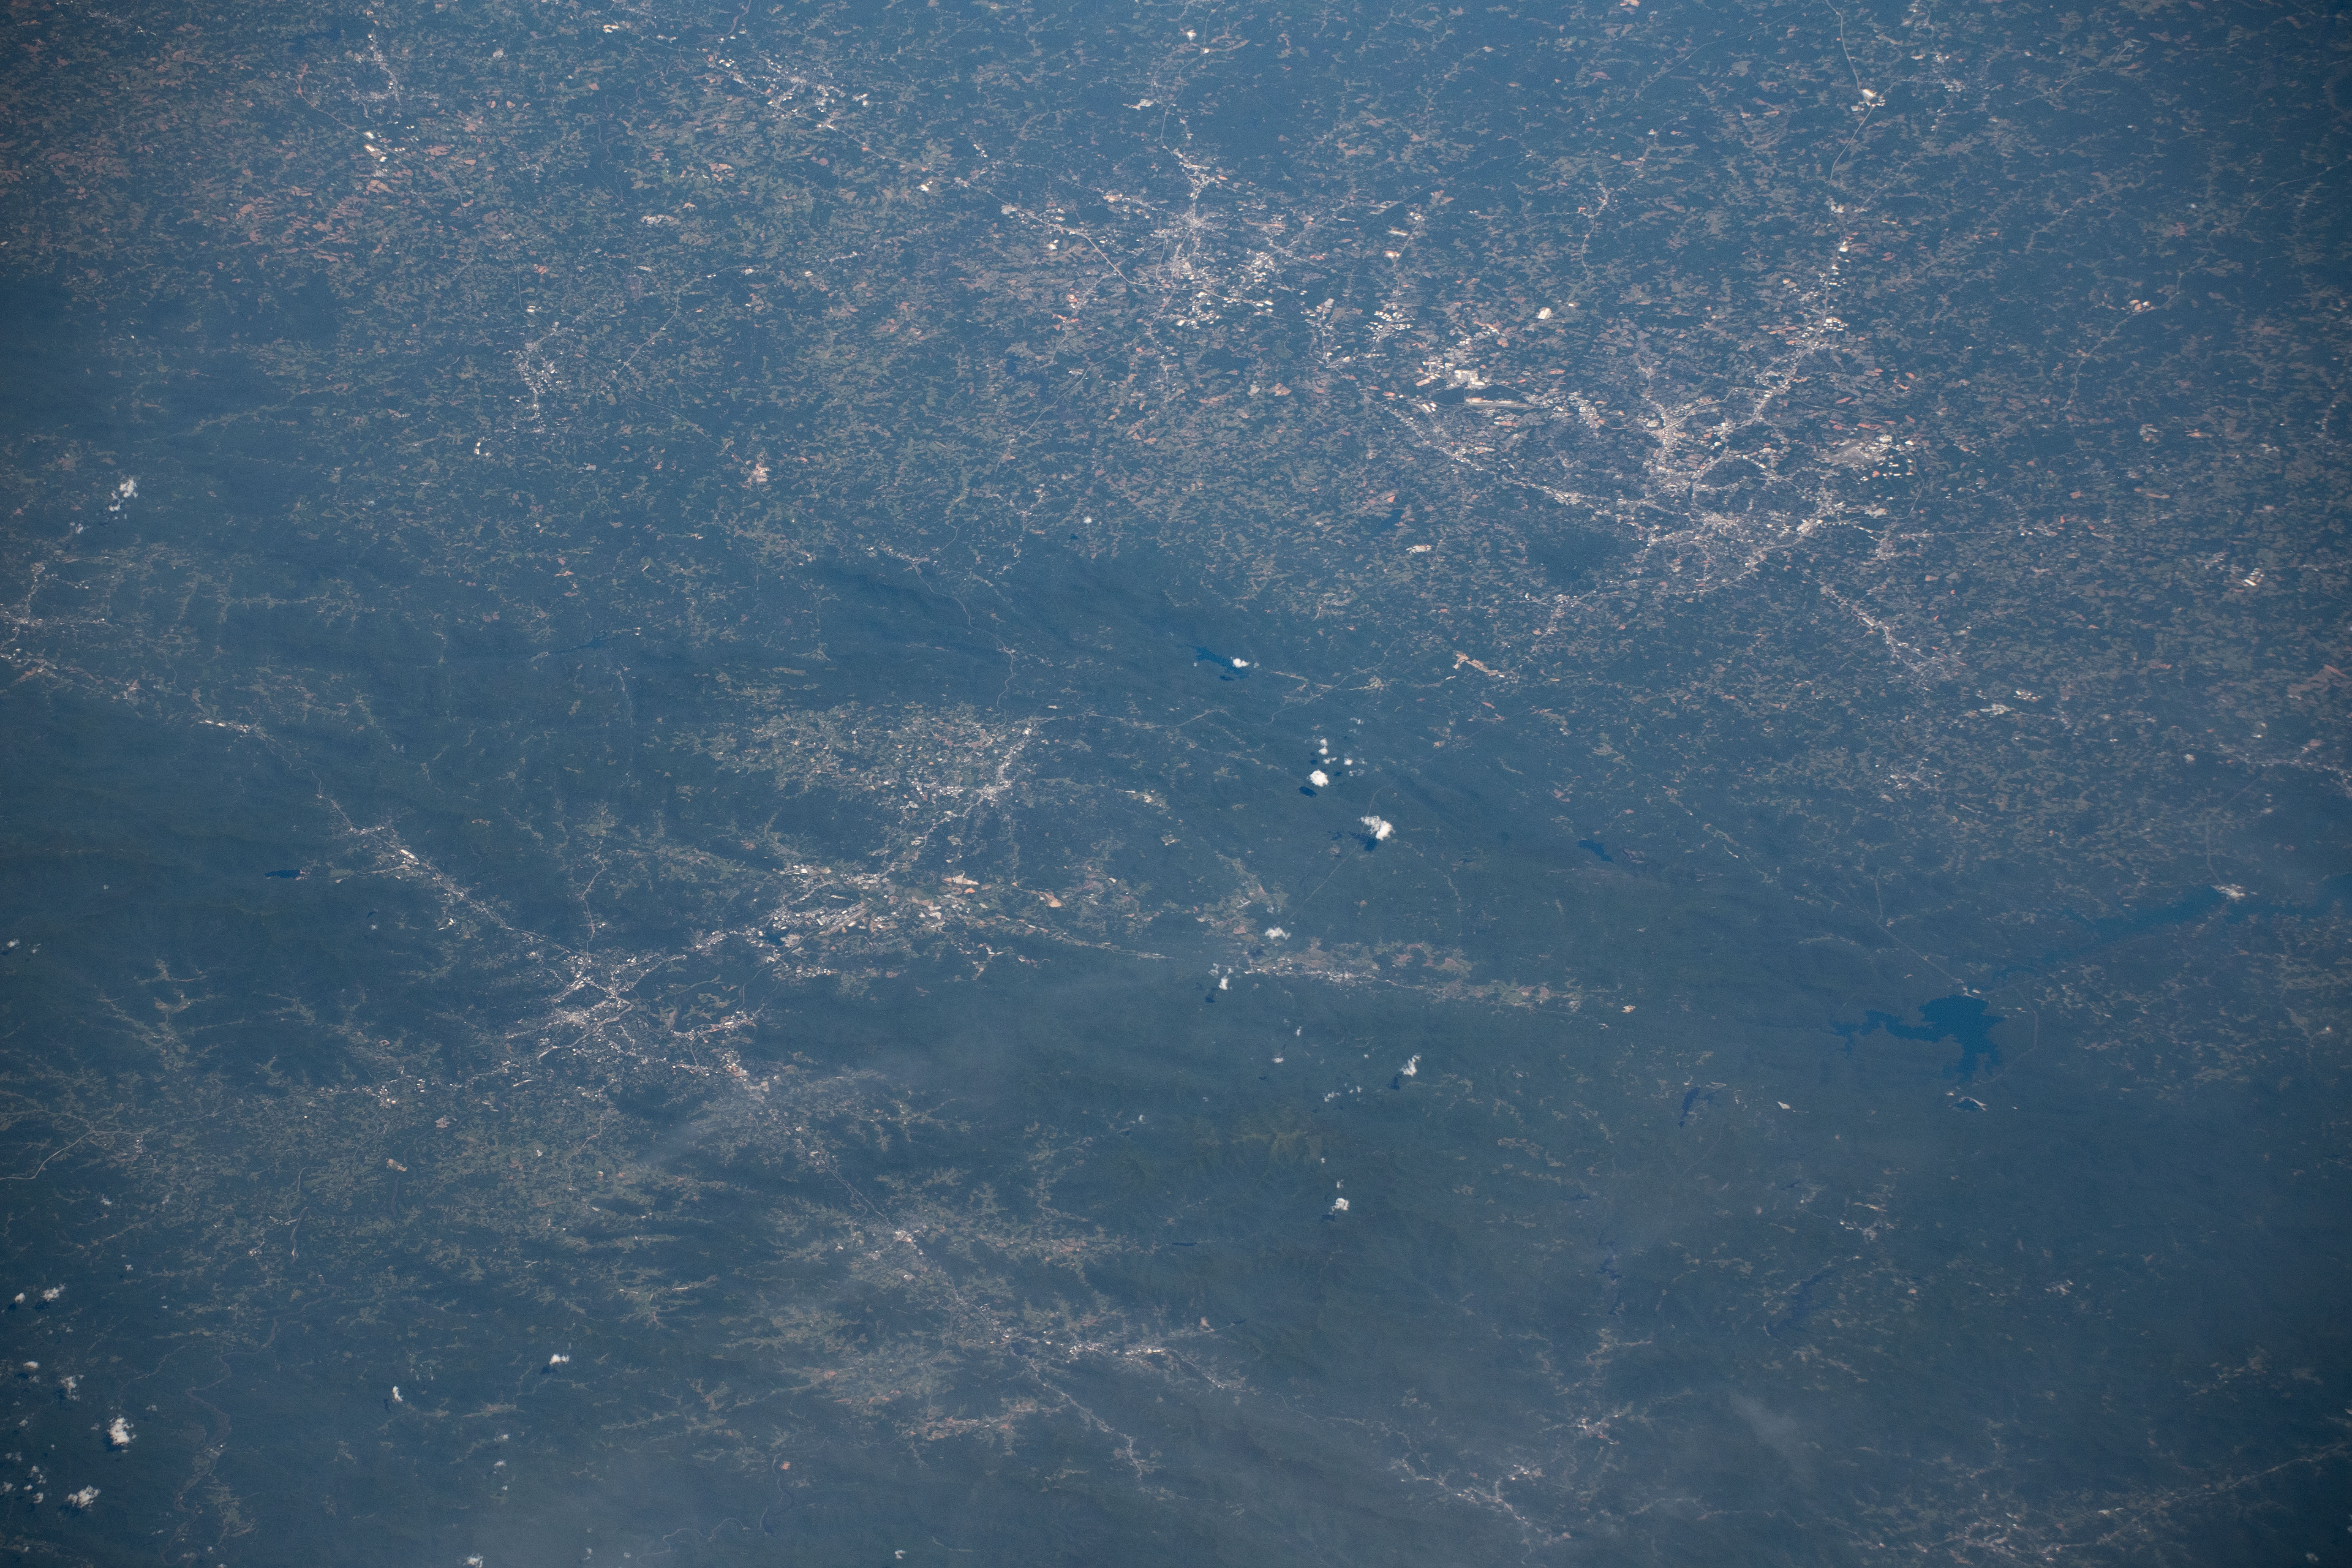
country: CANADA-BC
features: BUTE INLET, TEAQUAHAN MOUNTAIN, KNIGHT INLET, GOAT ISLAND, SONORA ISLAND
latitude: 50.7
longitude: -124.9
